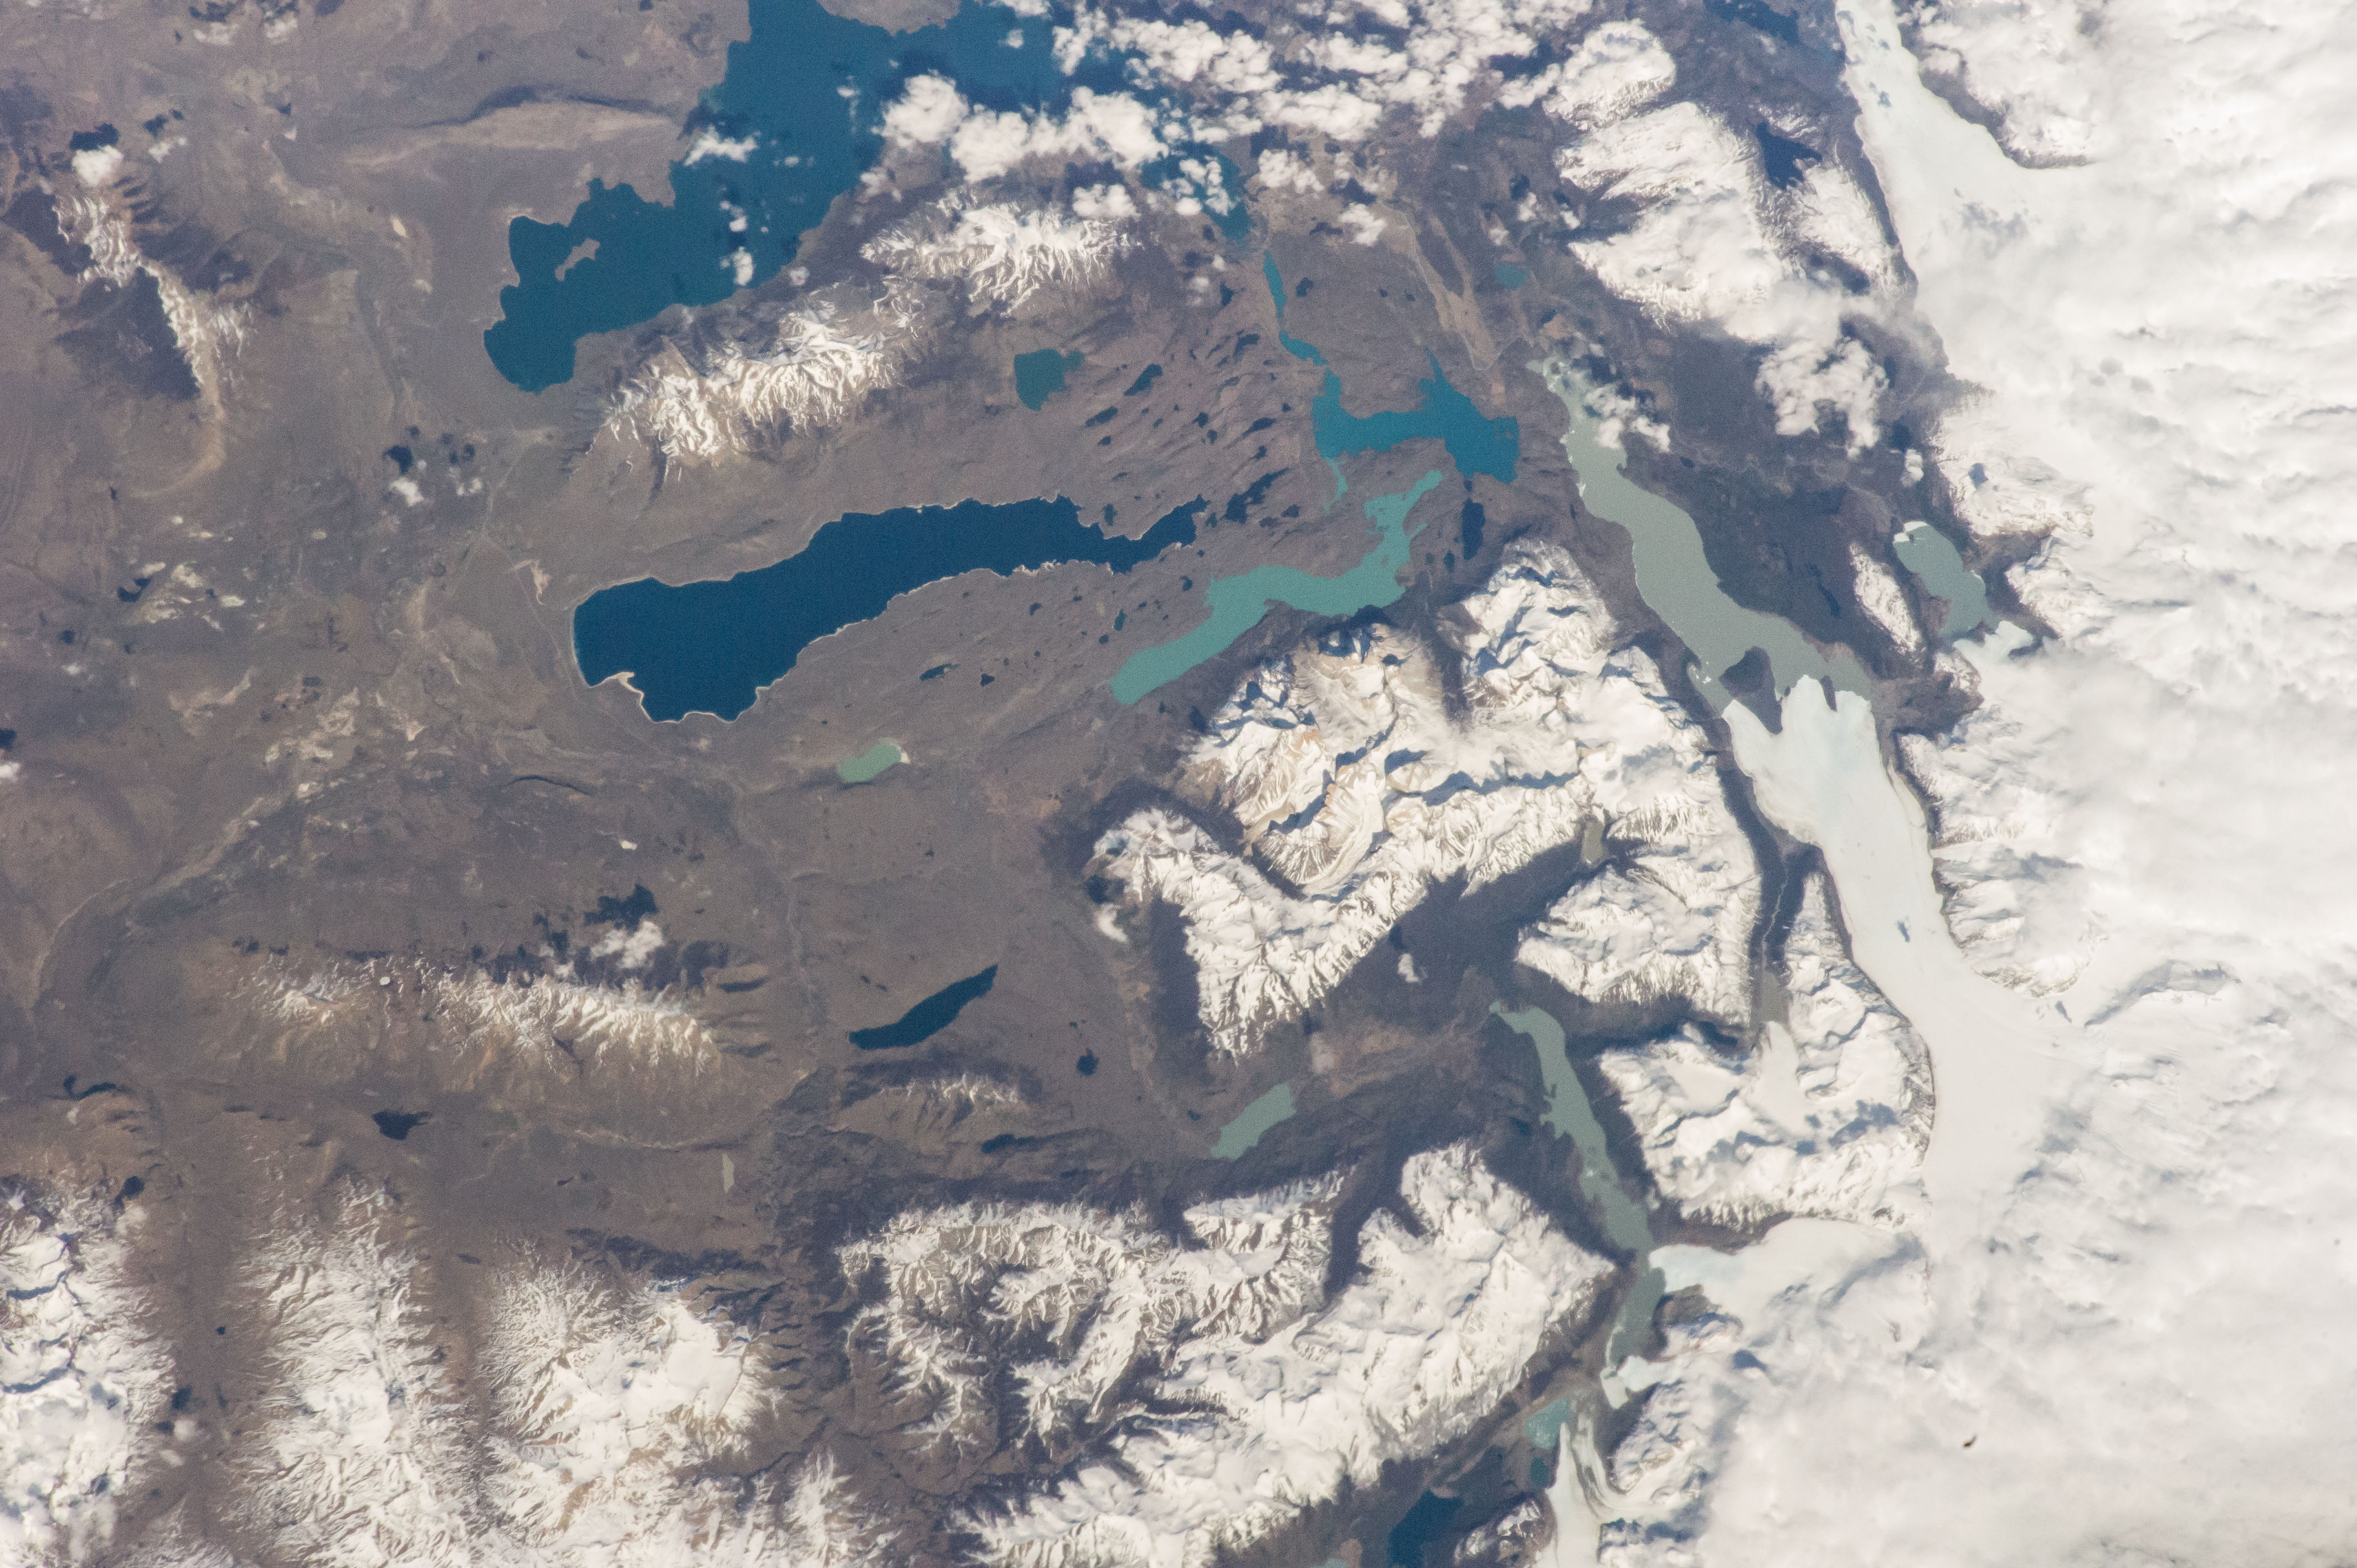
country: CHILE
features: PARQUE NACIONAL TORRES DE PANE,LAKES
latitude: -51.0
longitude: -73.0
